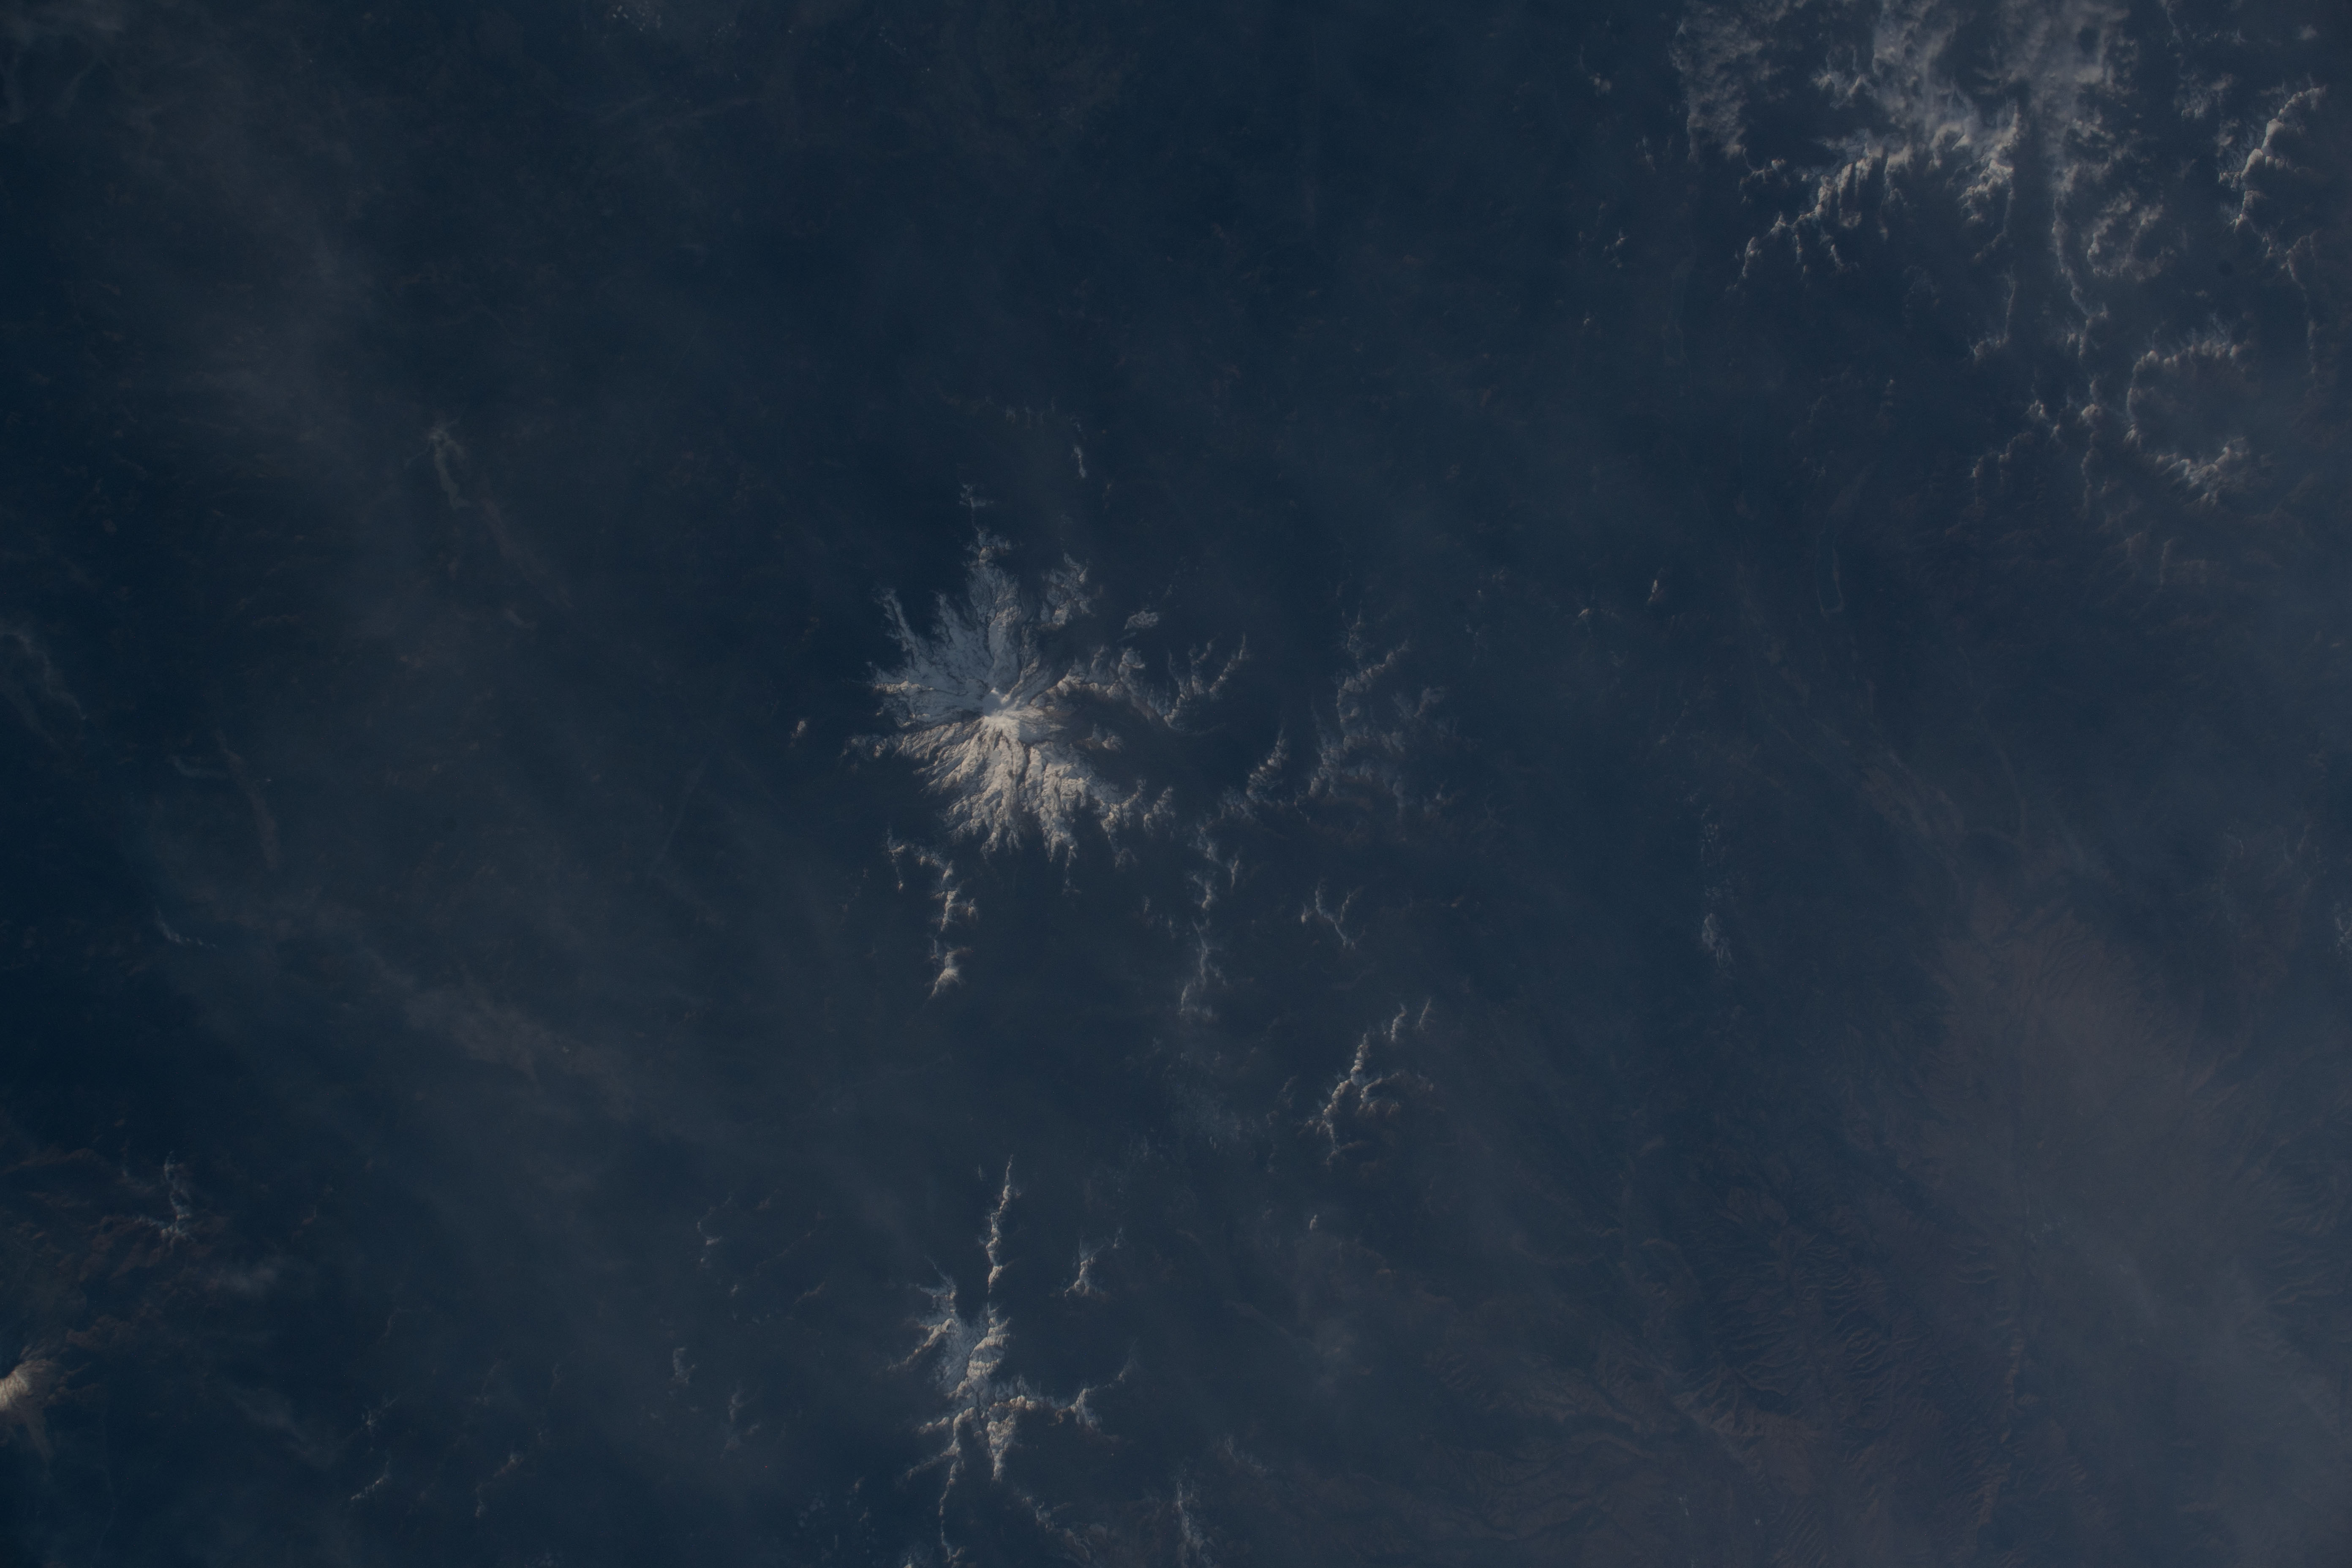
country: USA-WASHINGTON
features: MOUNT RAINIER
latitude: 47.0
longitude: -121.5
